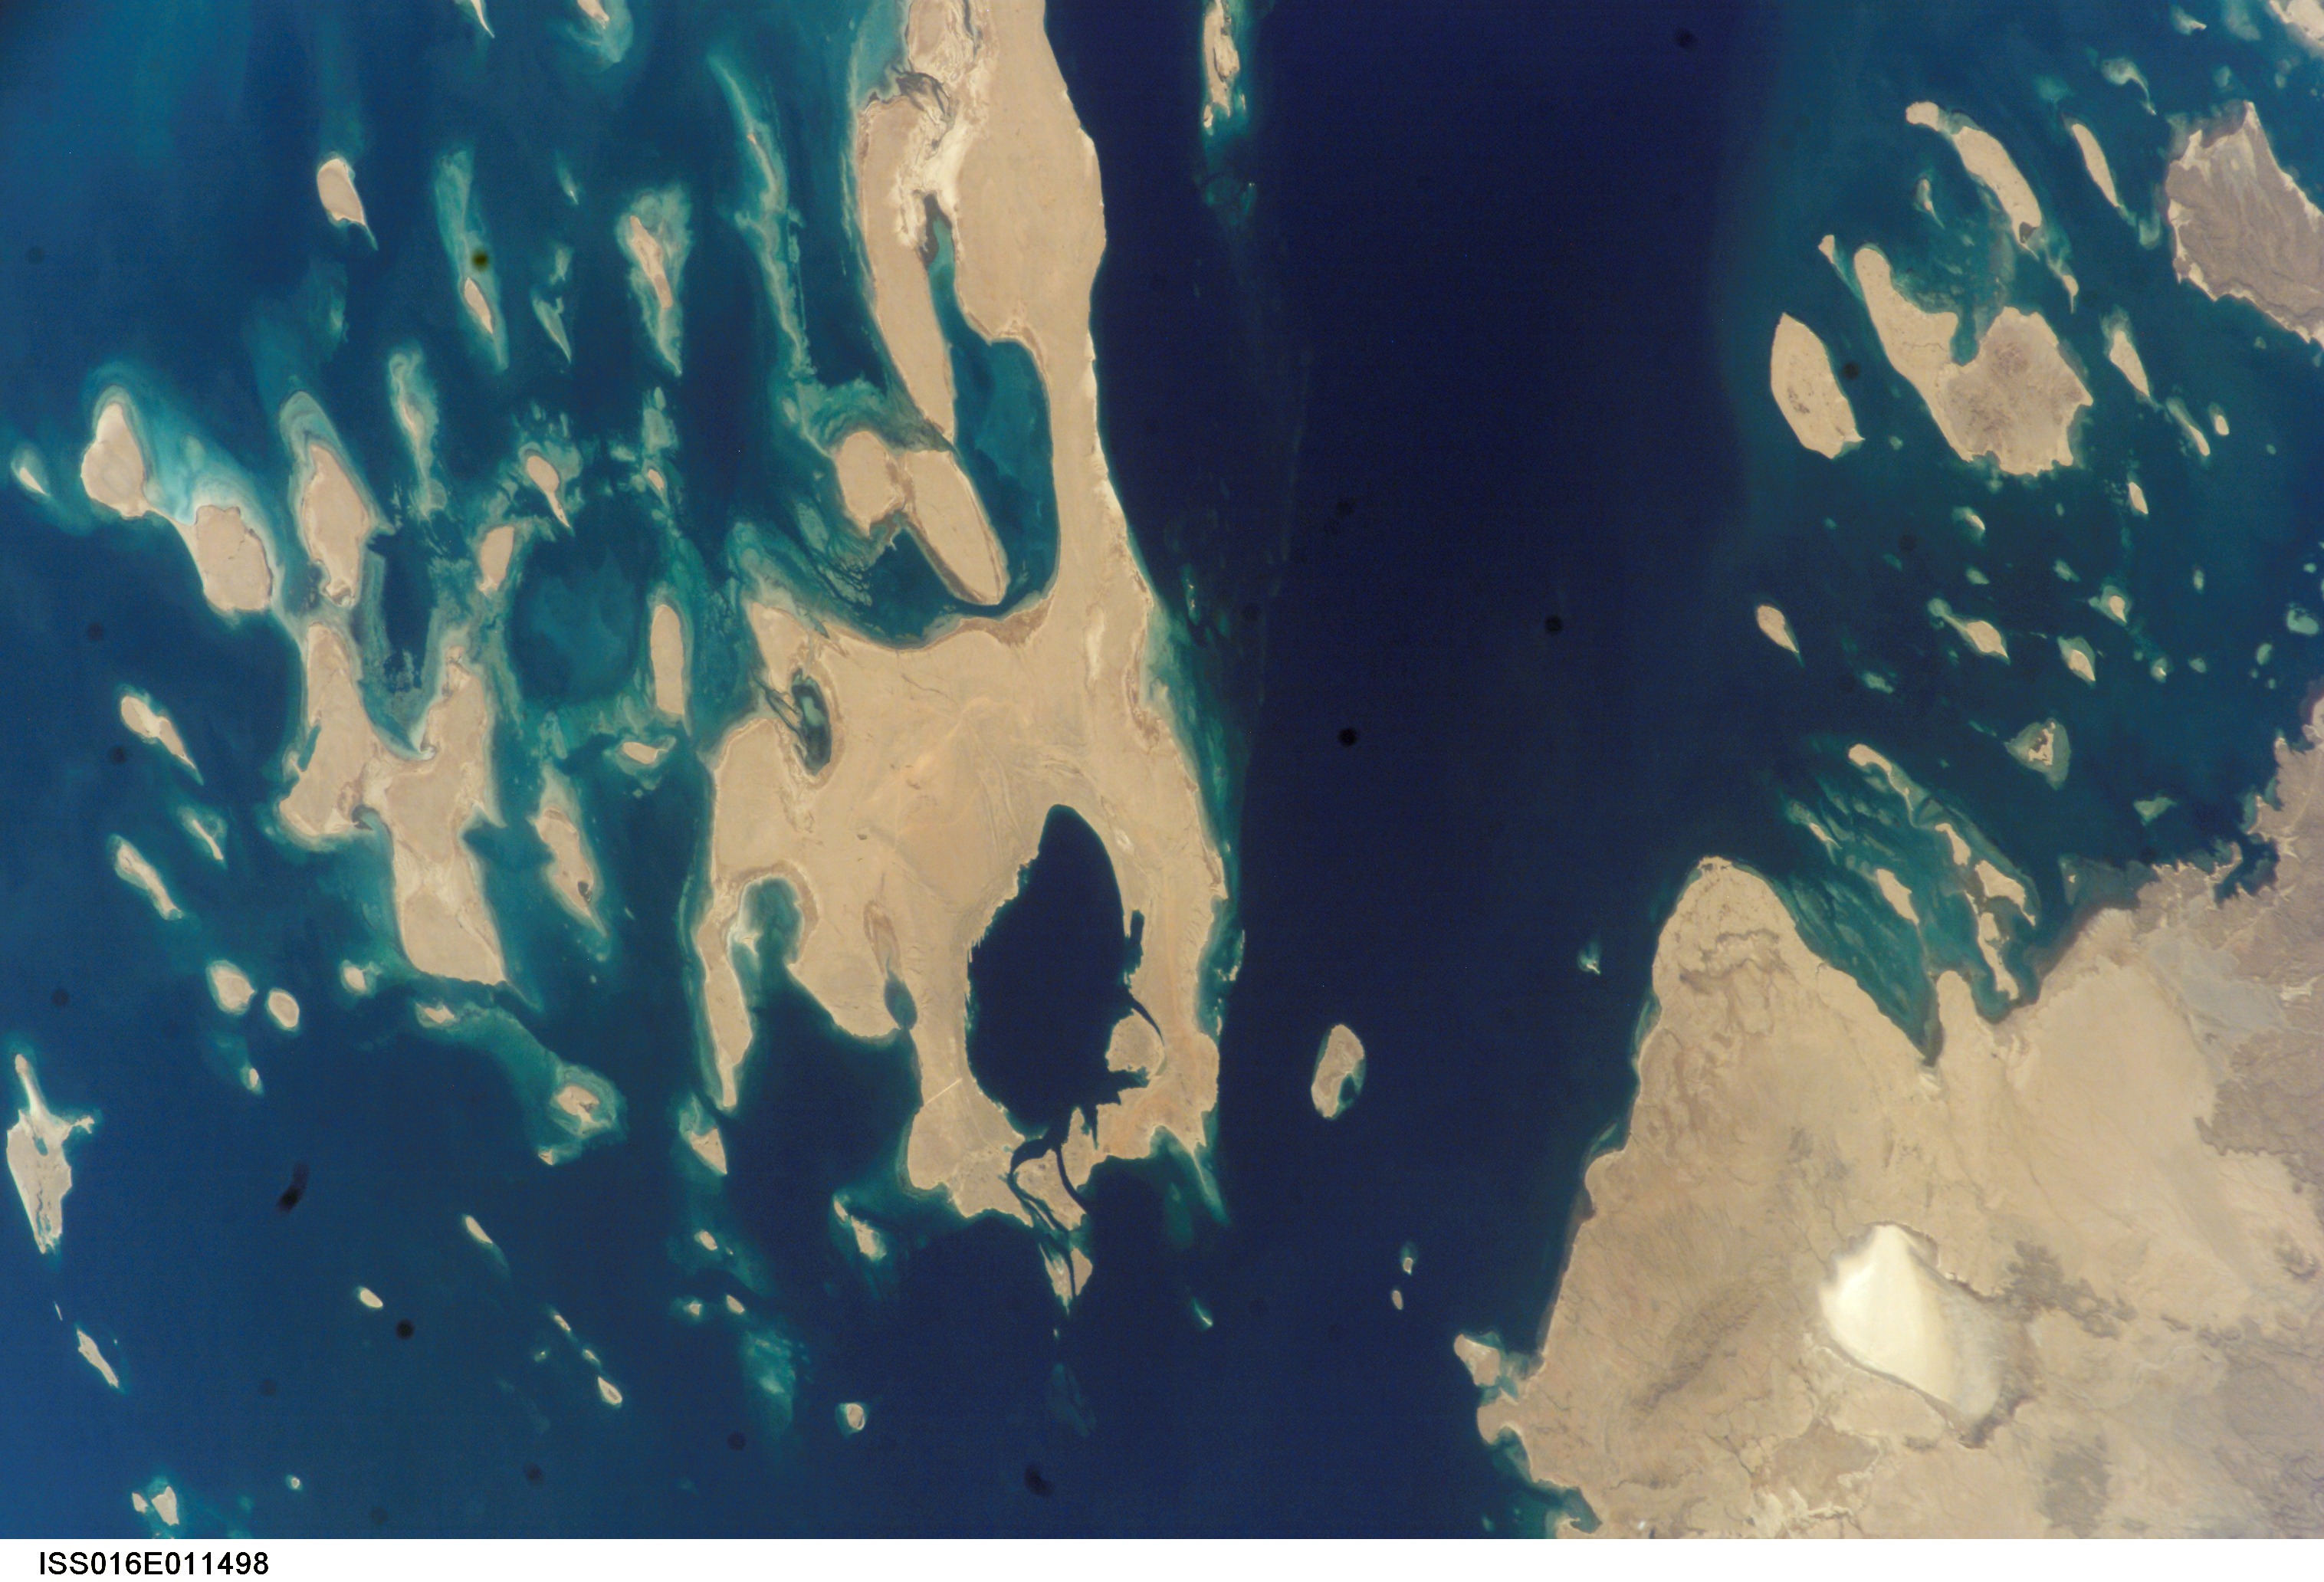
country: ERITREA
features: DEHALAK ARCH., MASSAWA CHANNEL
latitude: 15.5
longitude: 40.0
